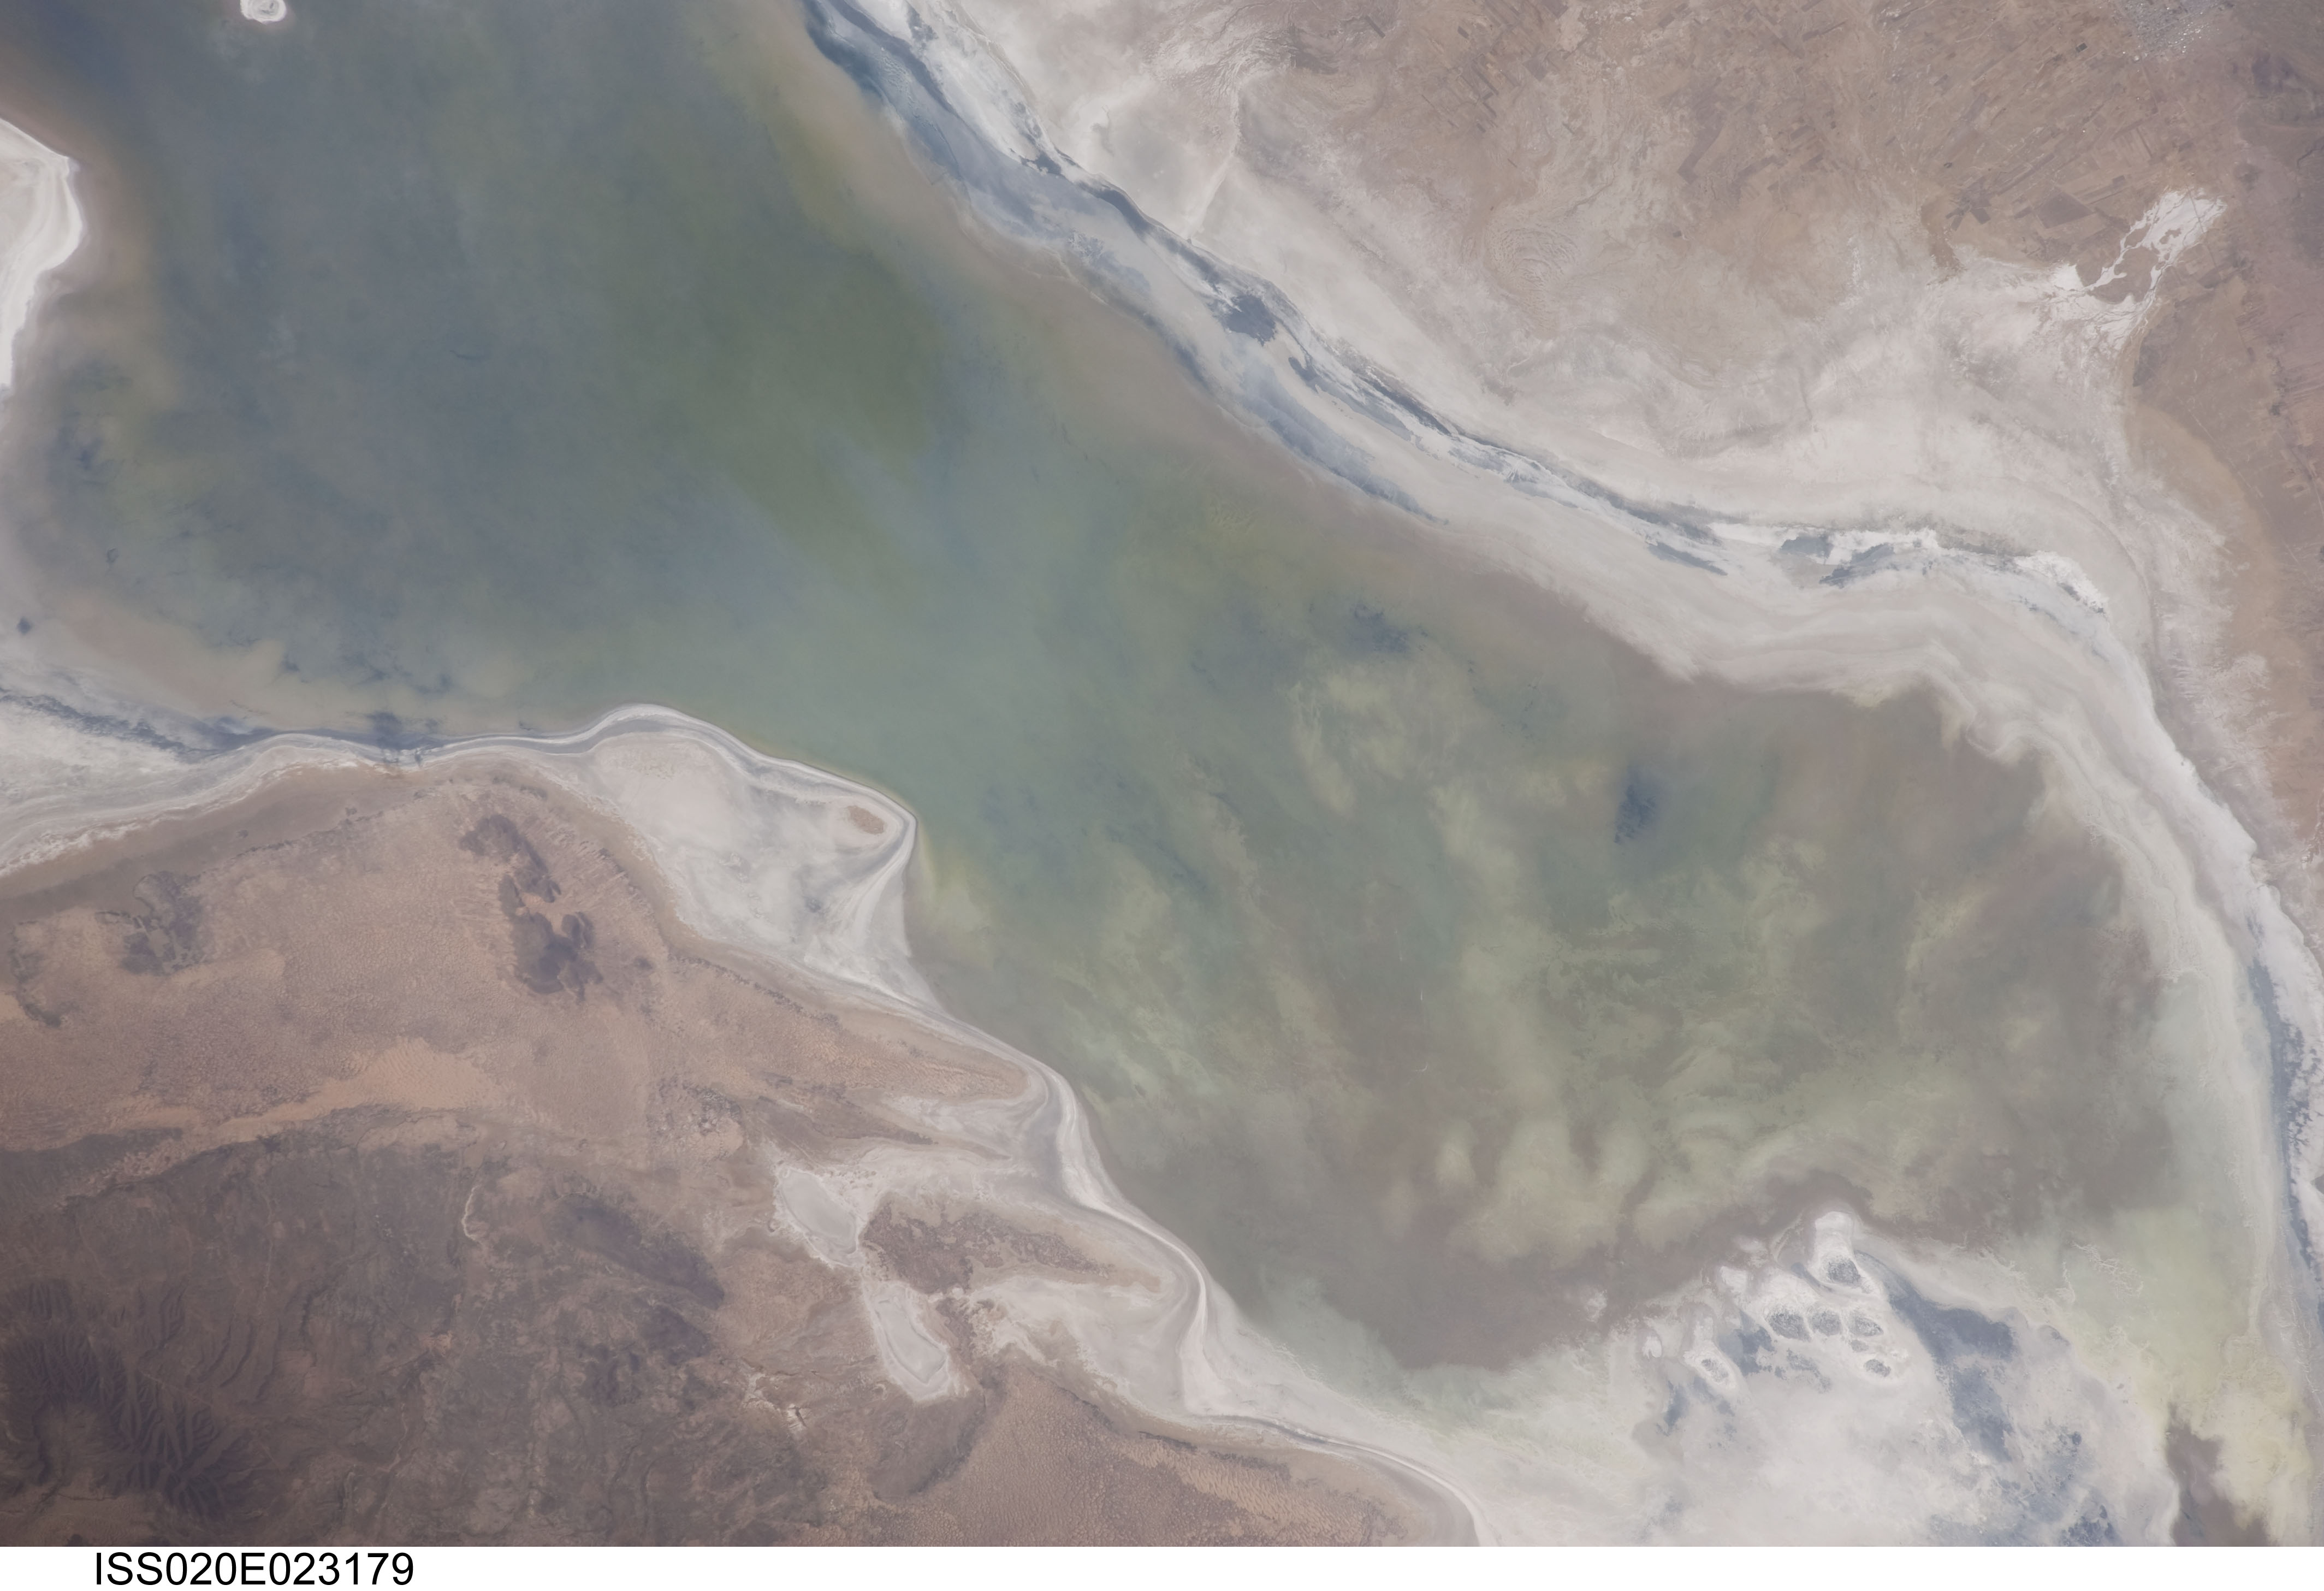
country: BOLIVIA
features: LAKE POOPO, SHORELINE, CHALLAPATA
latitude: -18.9
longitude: -67.0
